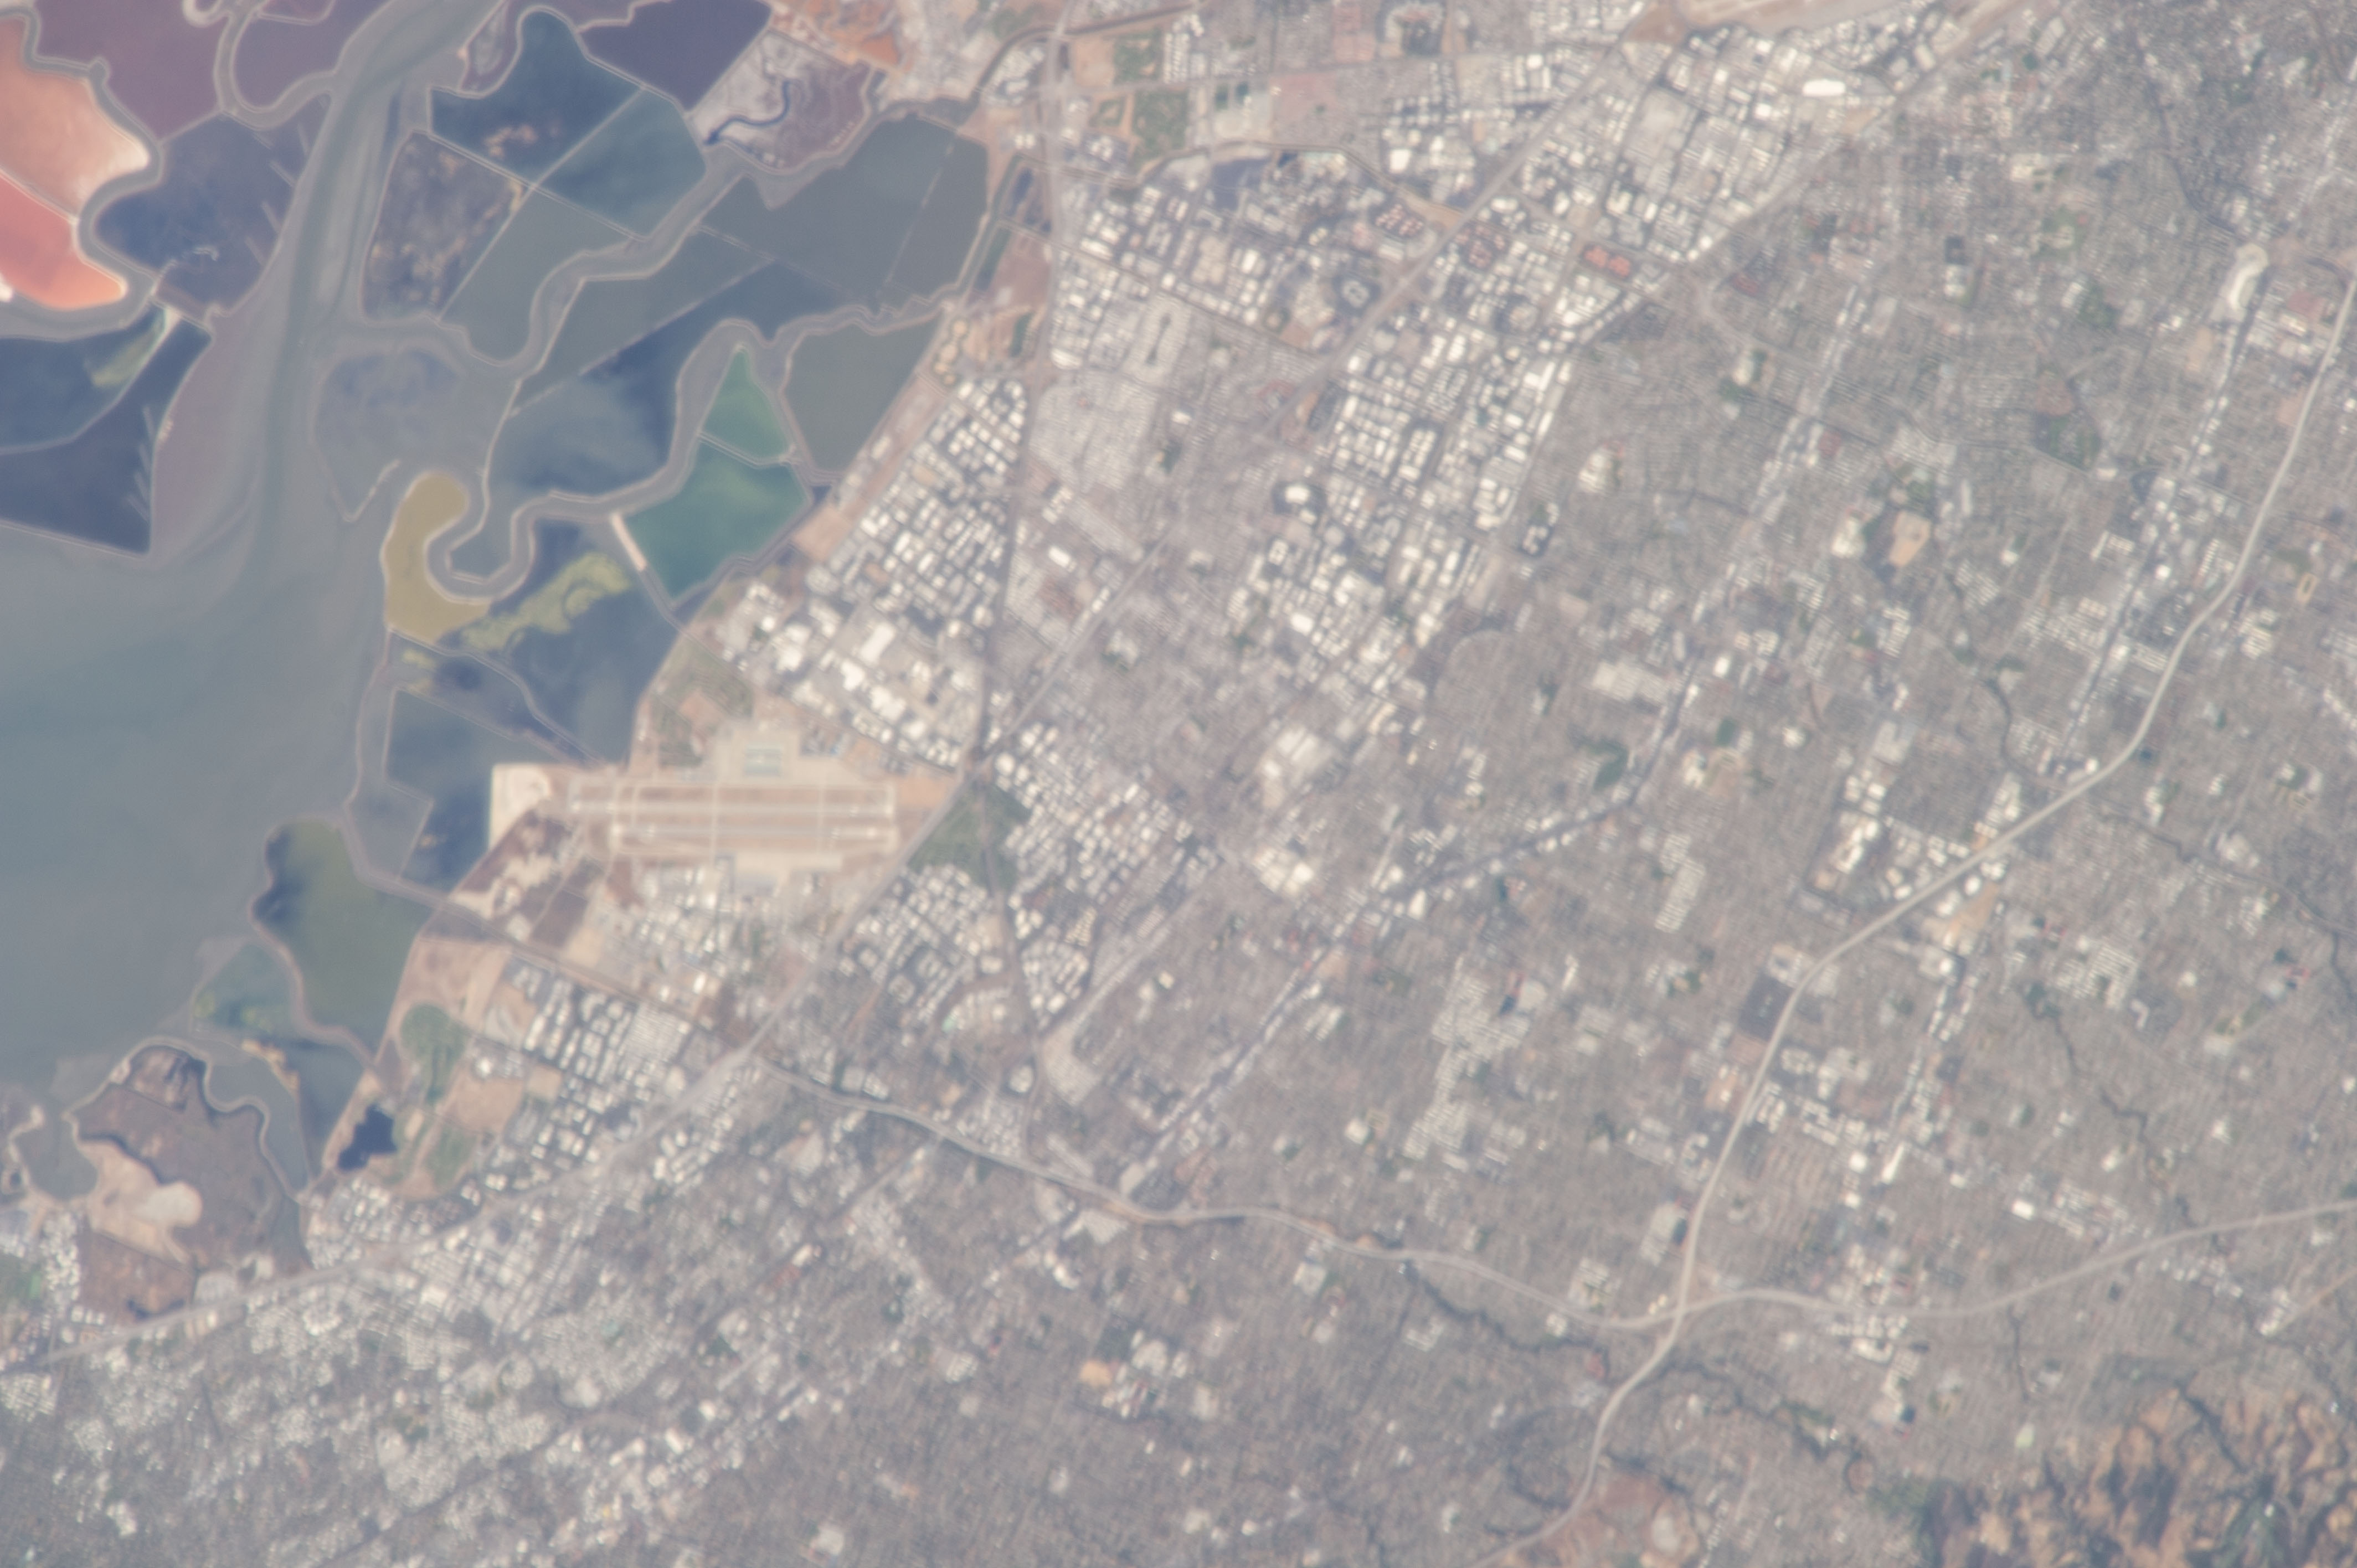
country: USA-CALIFORNIA
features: CY.
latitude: 37.4
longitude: -122.0
